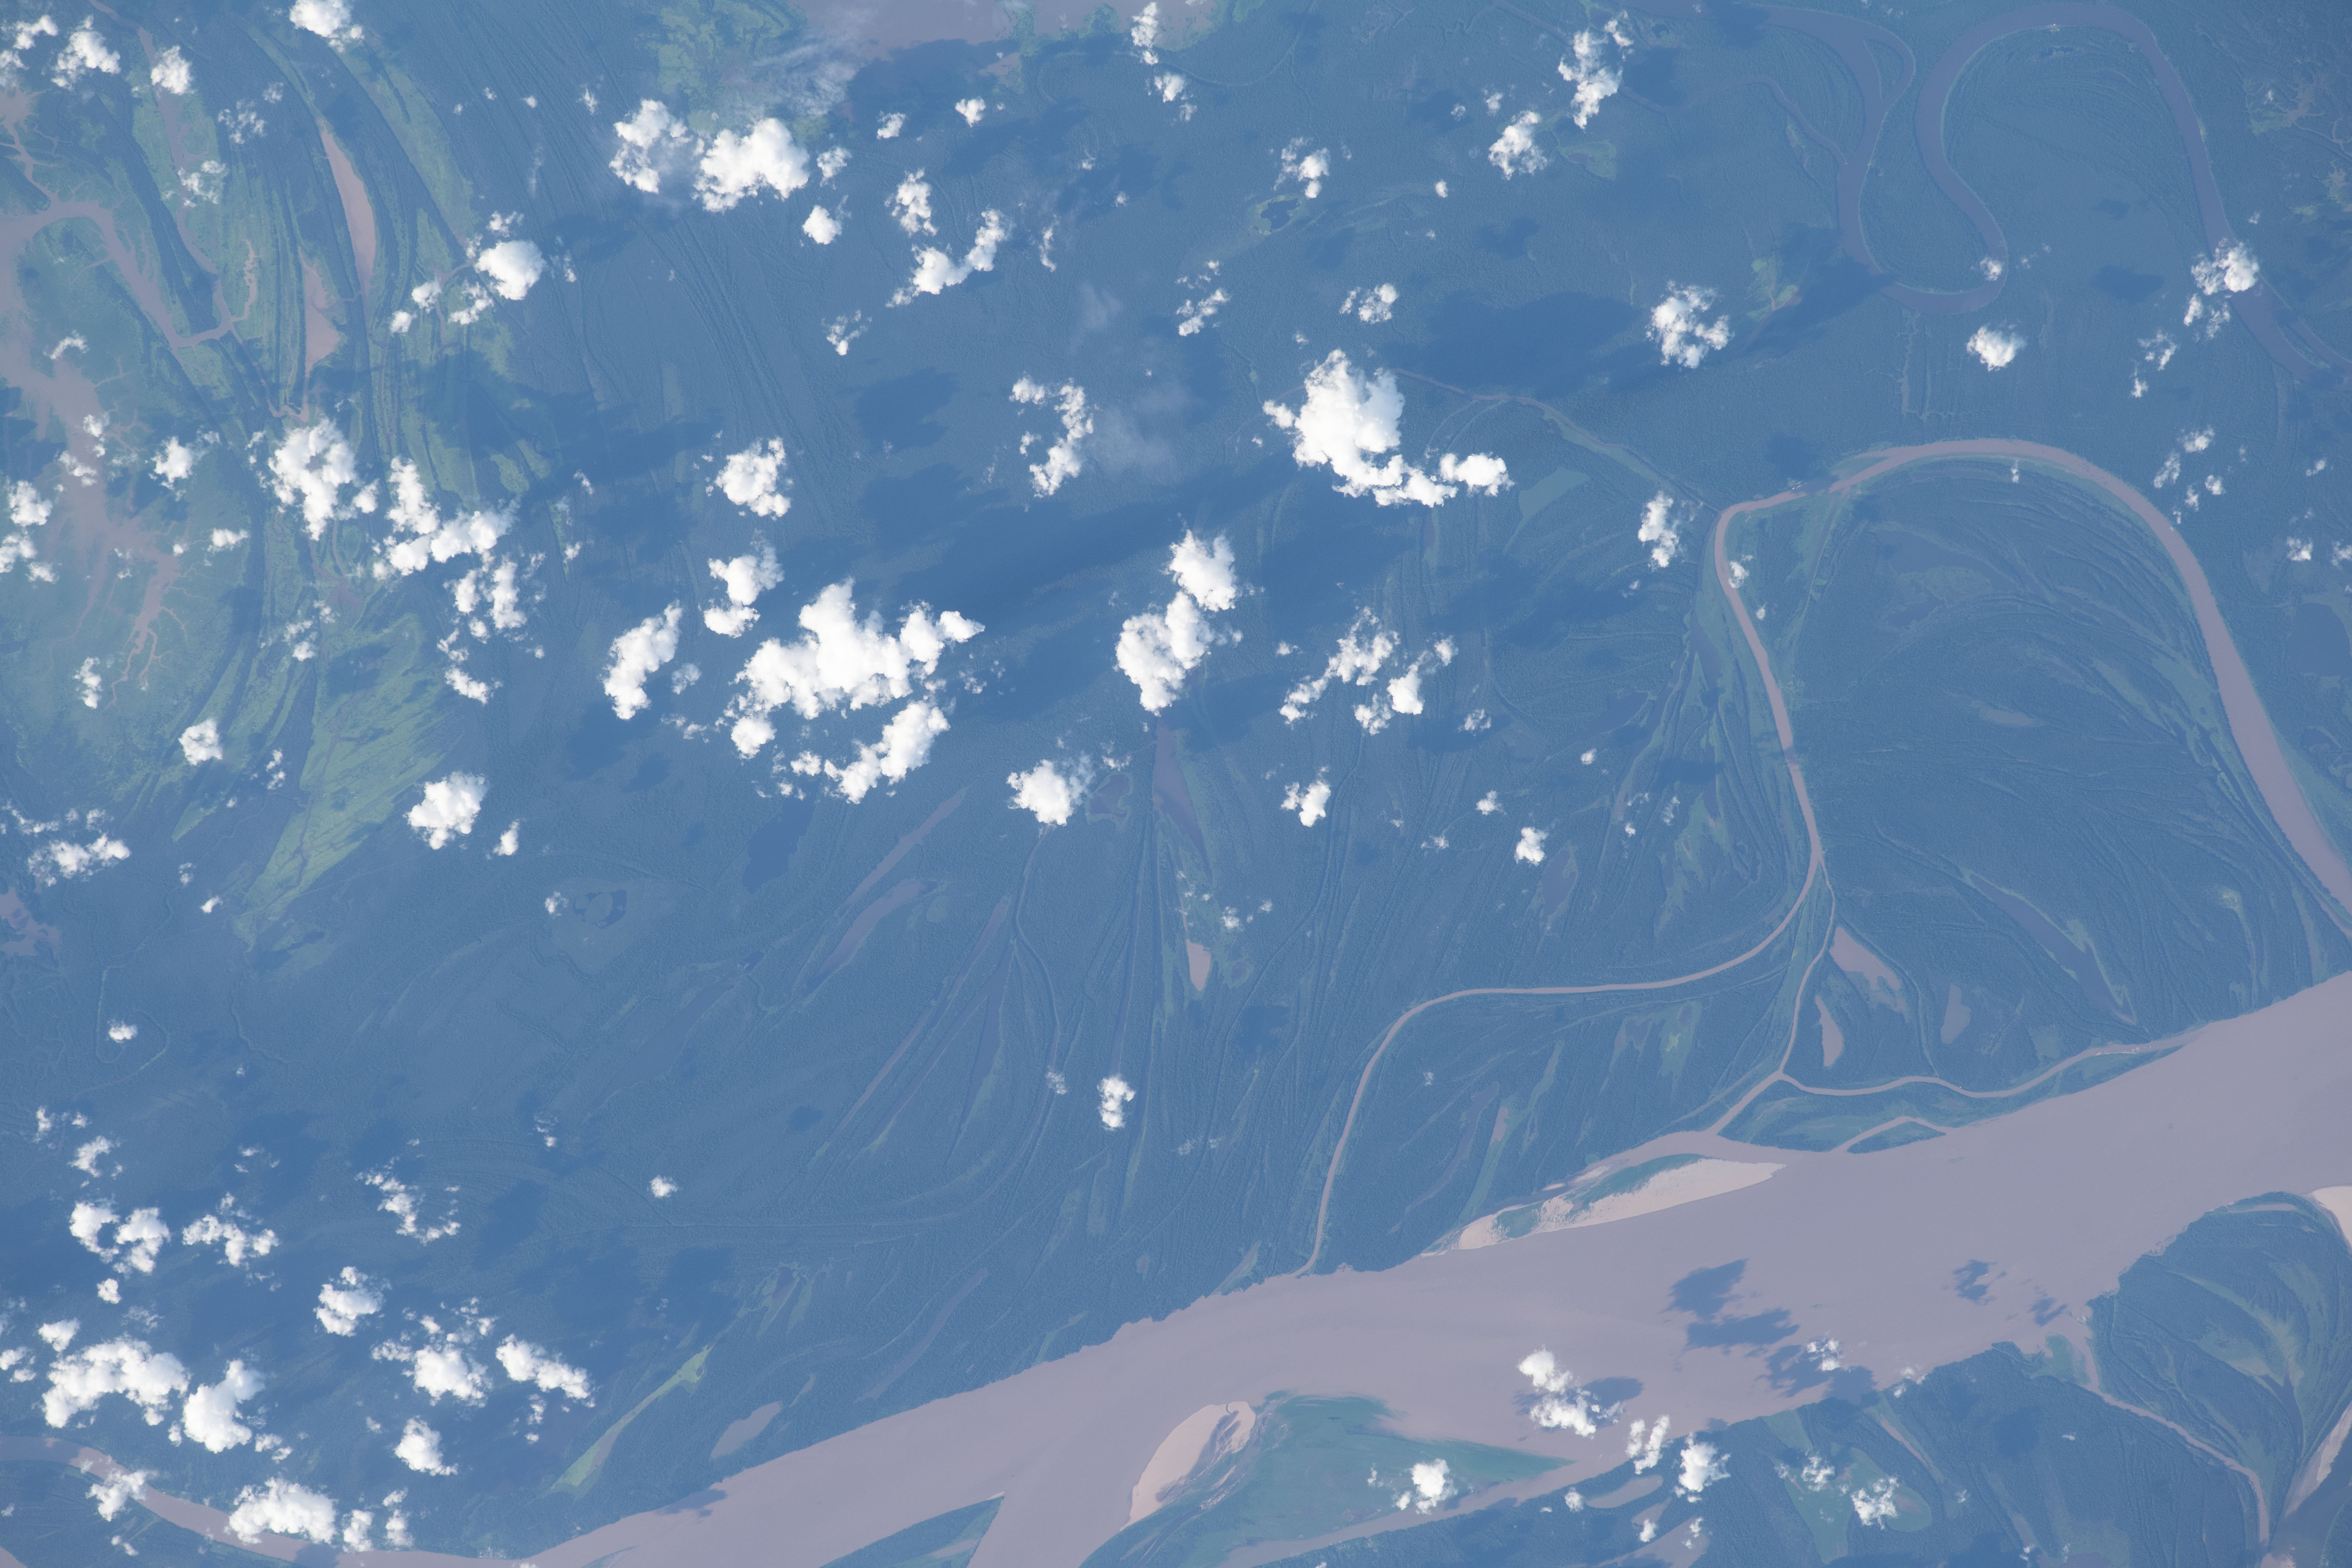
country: BRAZIL
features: LAGO DO ACARA', AMAZON RIVER
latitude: -3.7
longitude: -62.5
